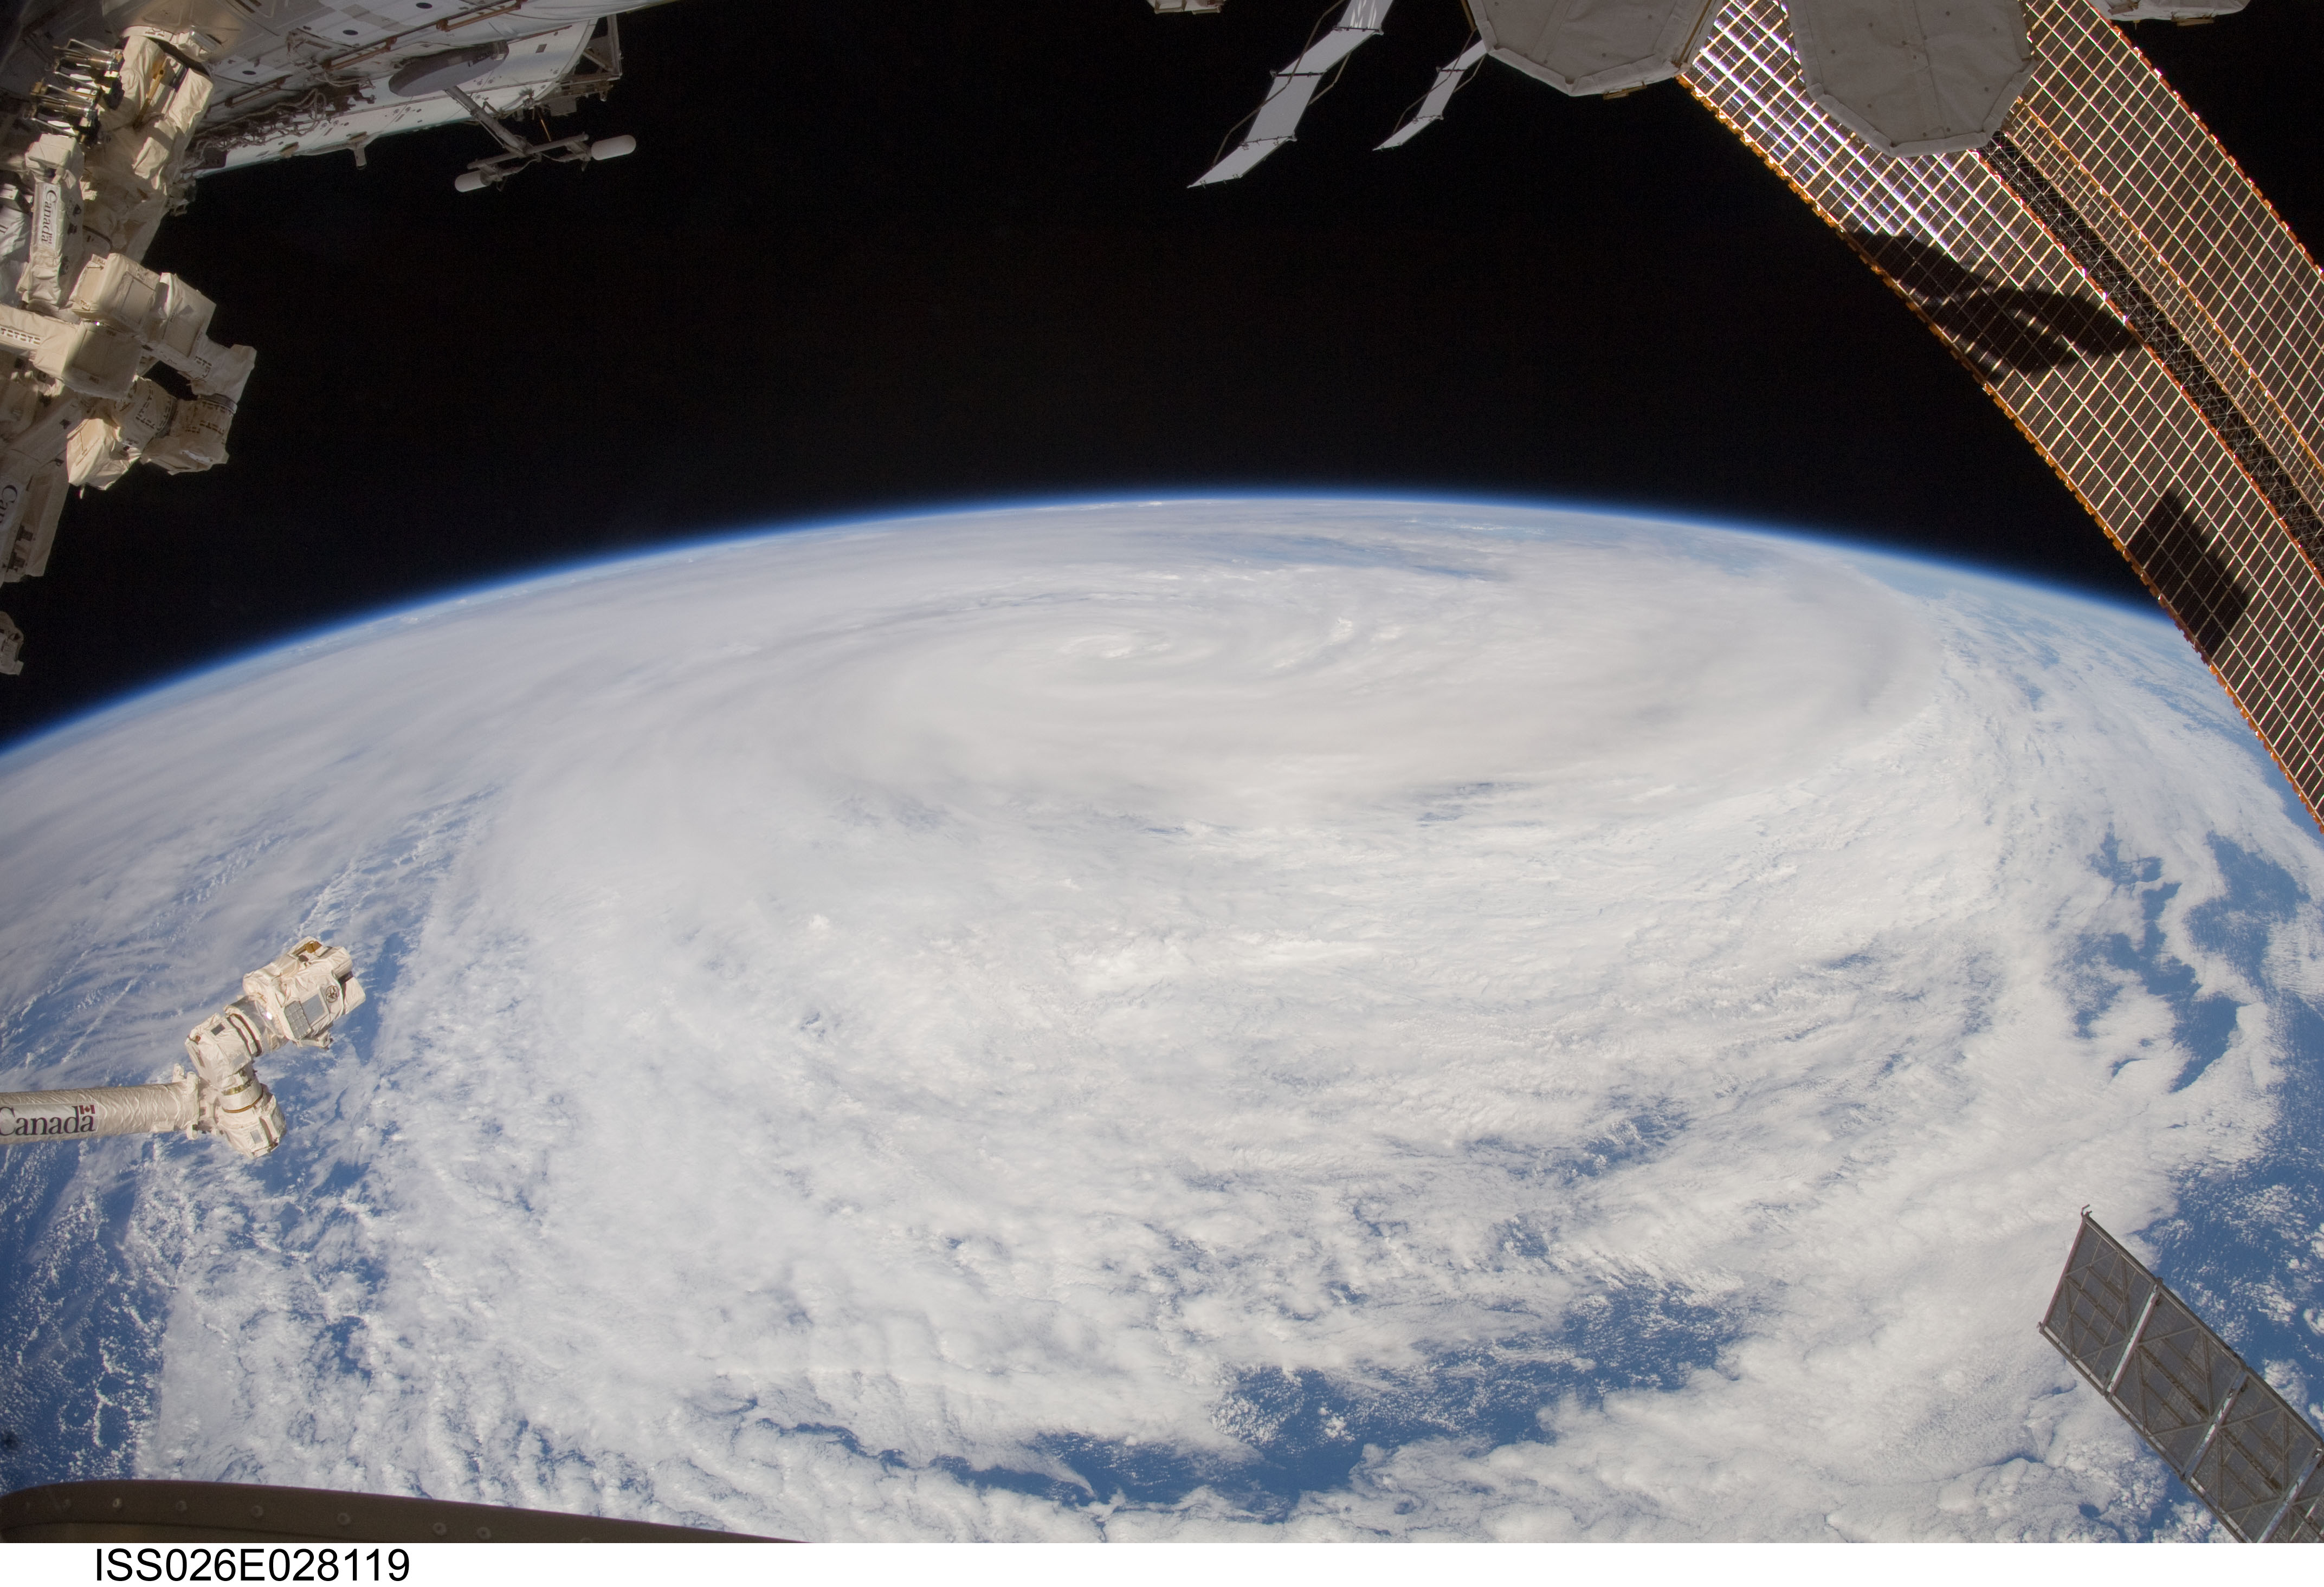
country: INDIAN OCEAN
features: PAN-TROPICAL CYCLONE DIANNE, ISS
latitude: -22.5
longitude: 107.5
